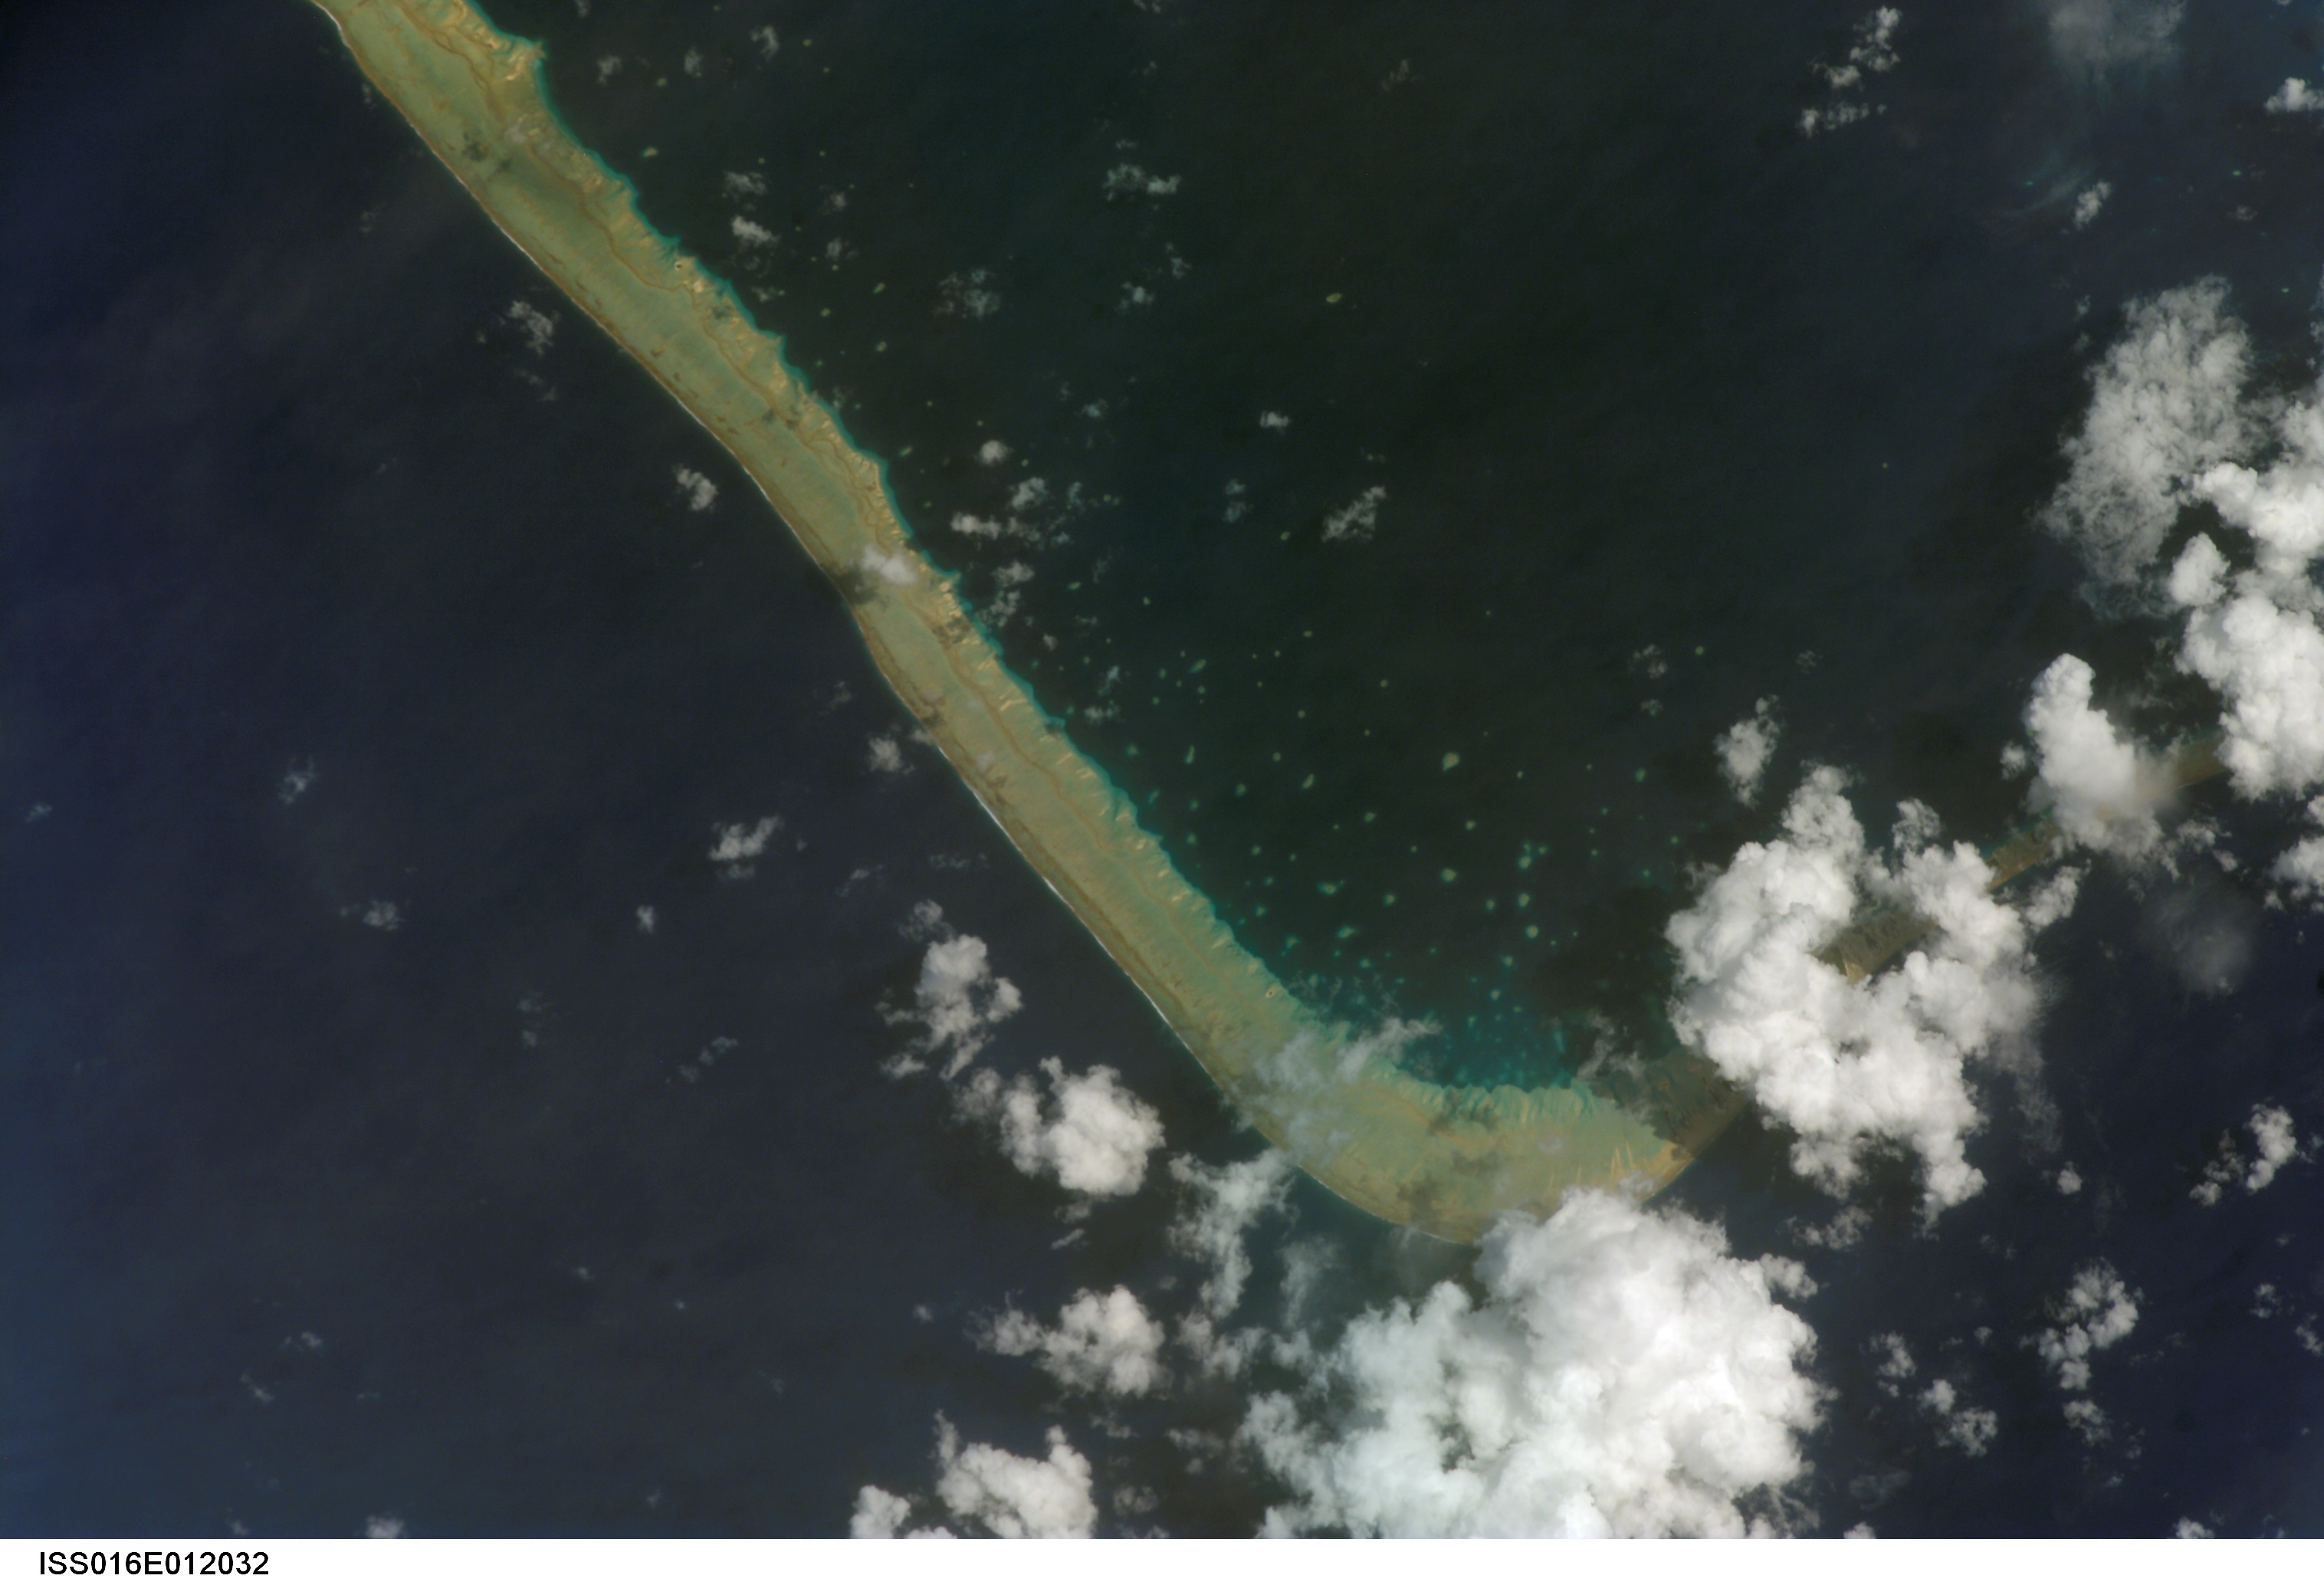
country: TUAMOTU ARCHIPELAGO
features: FAKARAVA ATOLL, S. PACIFIC O.
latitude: -16.5
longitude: -145.5
